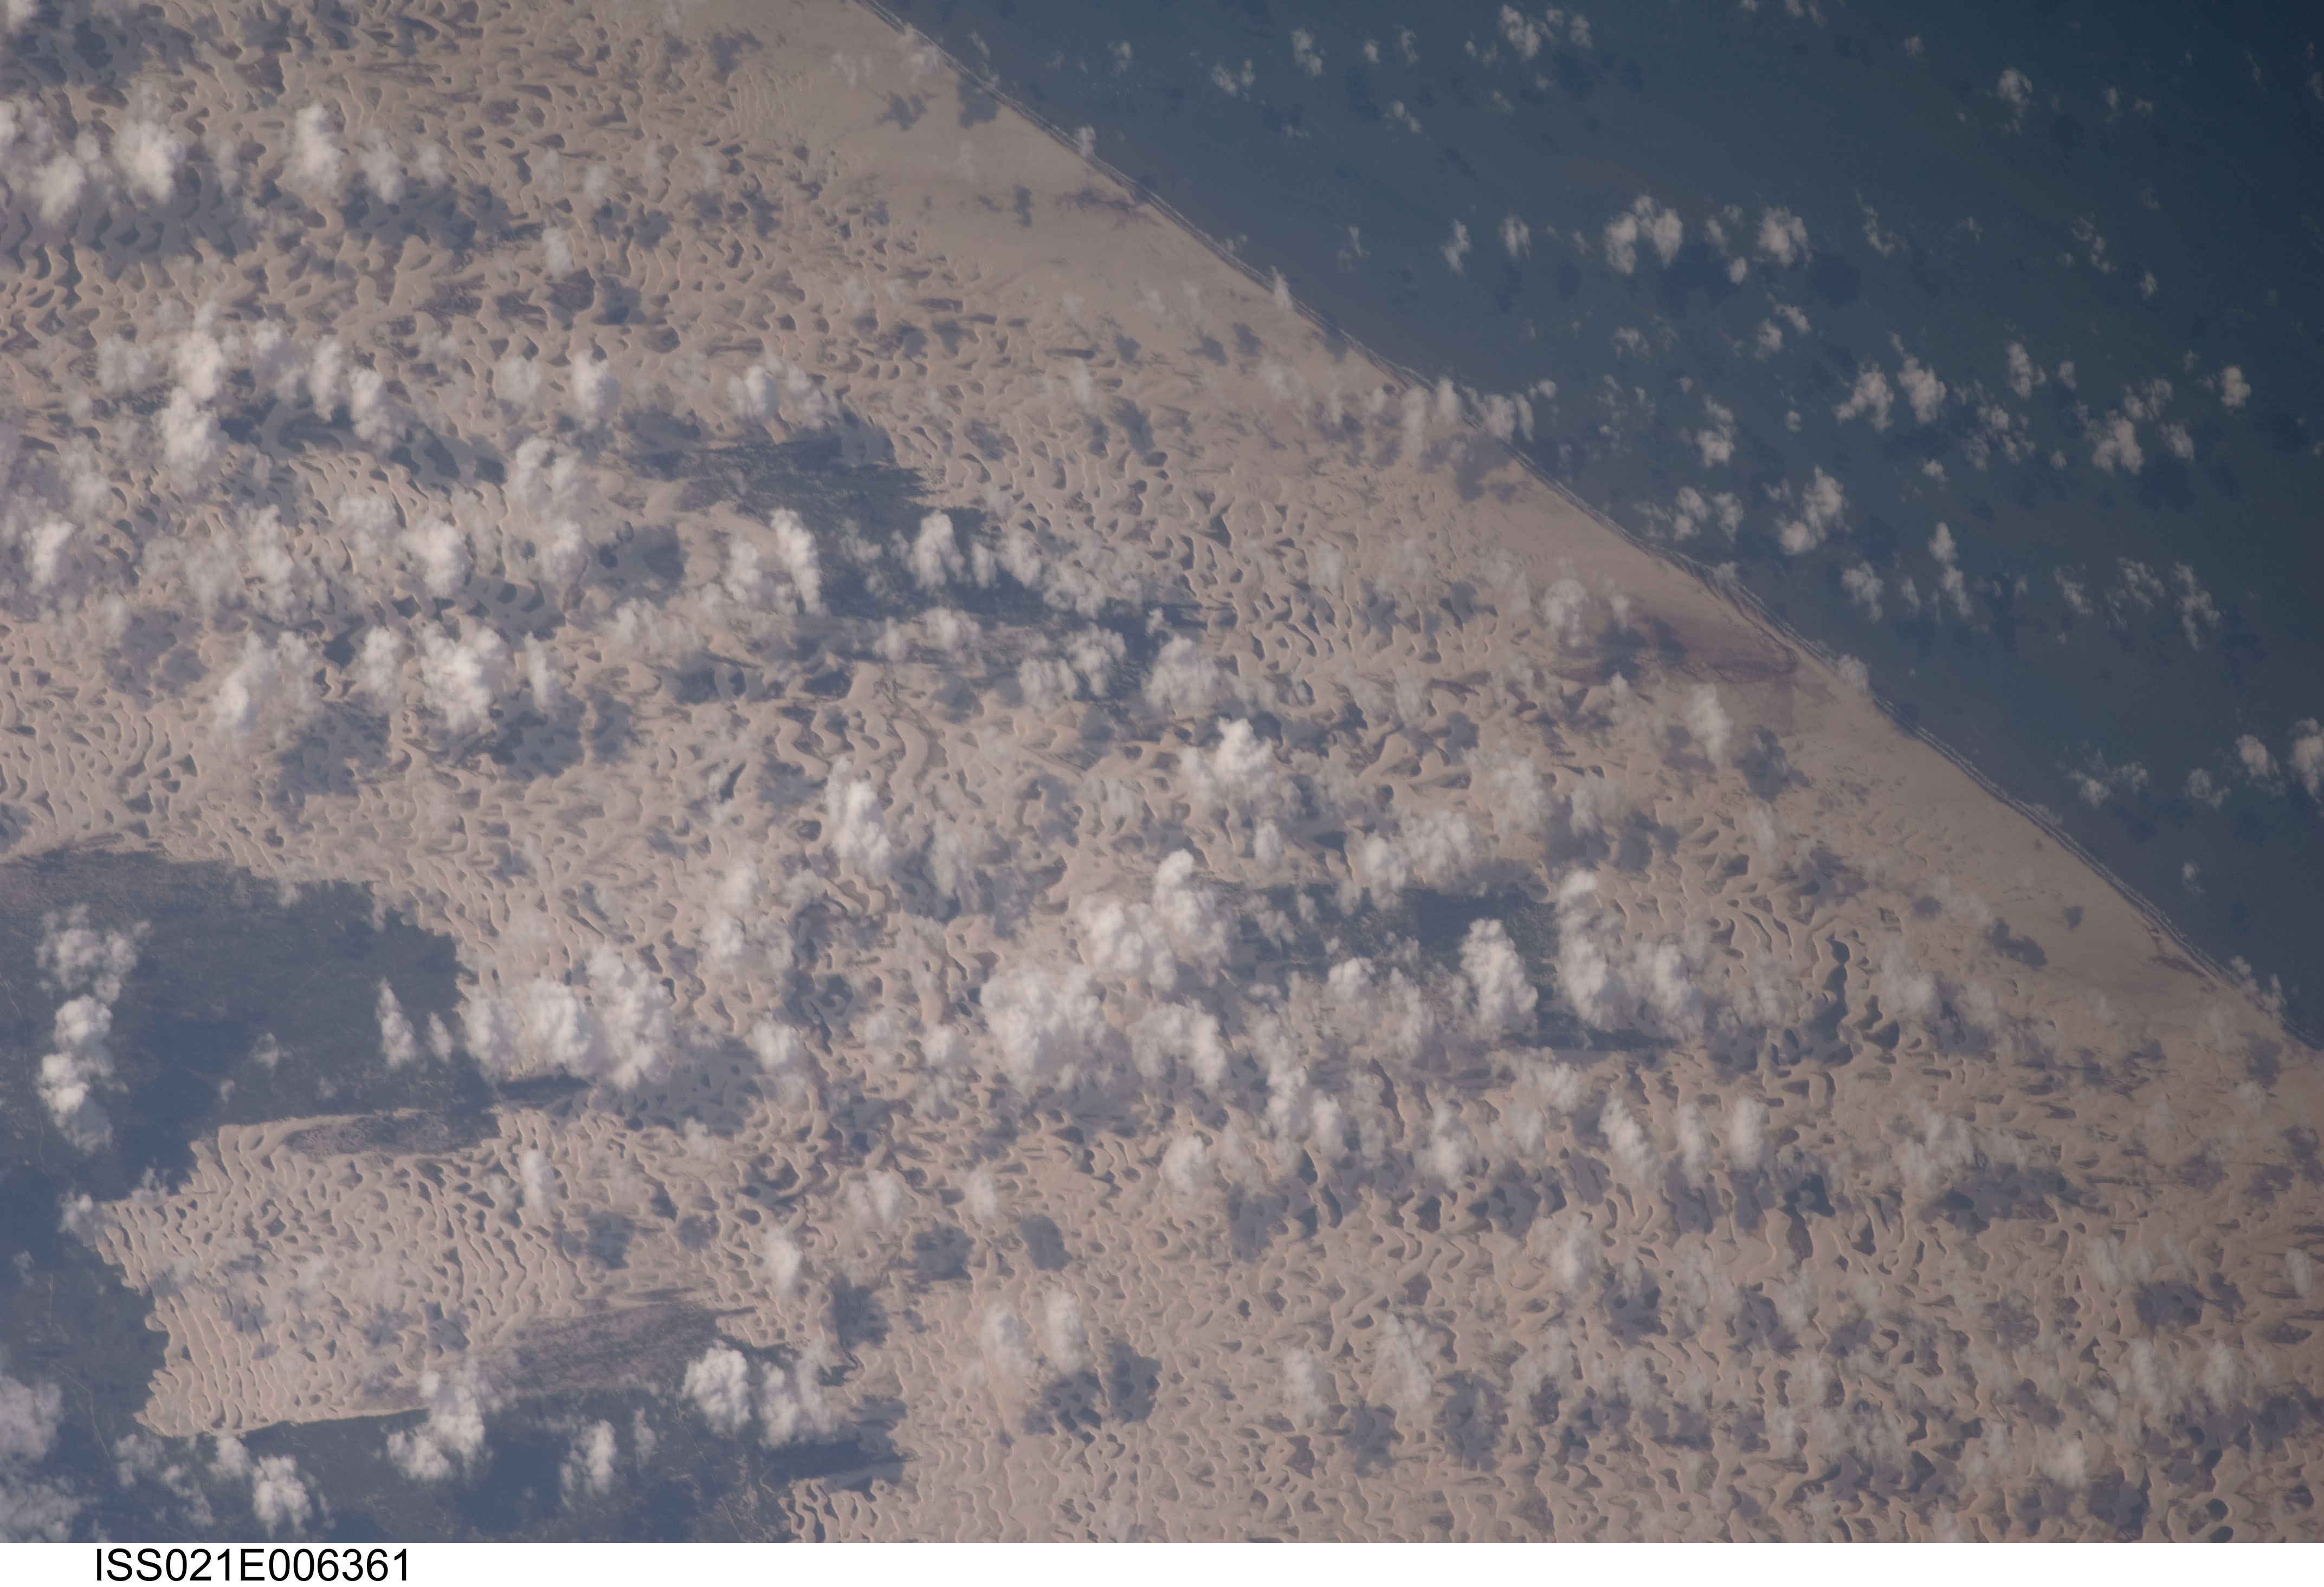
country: BRAZIL
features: LENCOIS MARANHENSES DUNES, COAST
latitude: -2.5
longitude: -43.0
